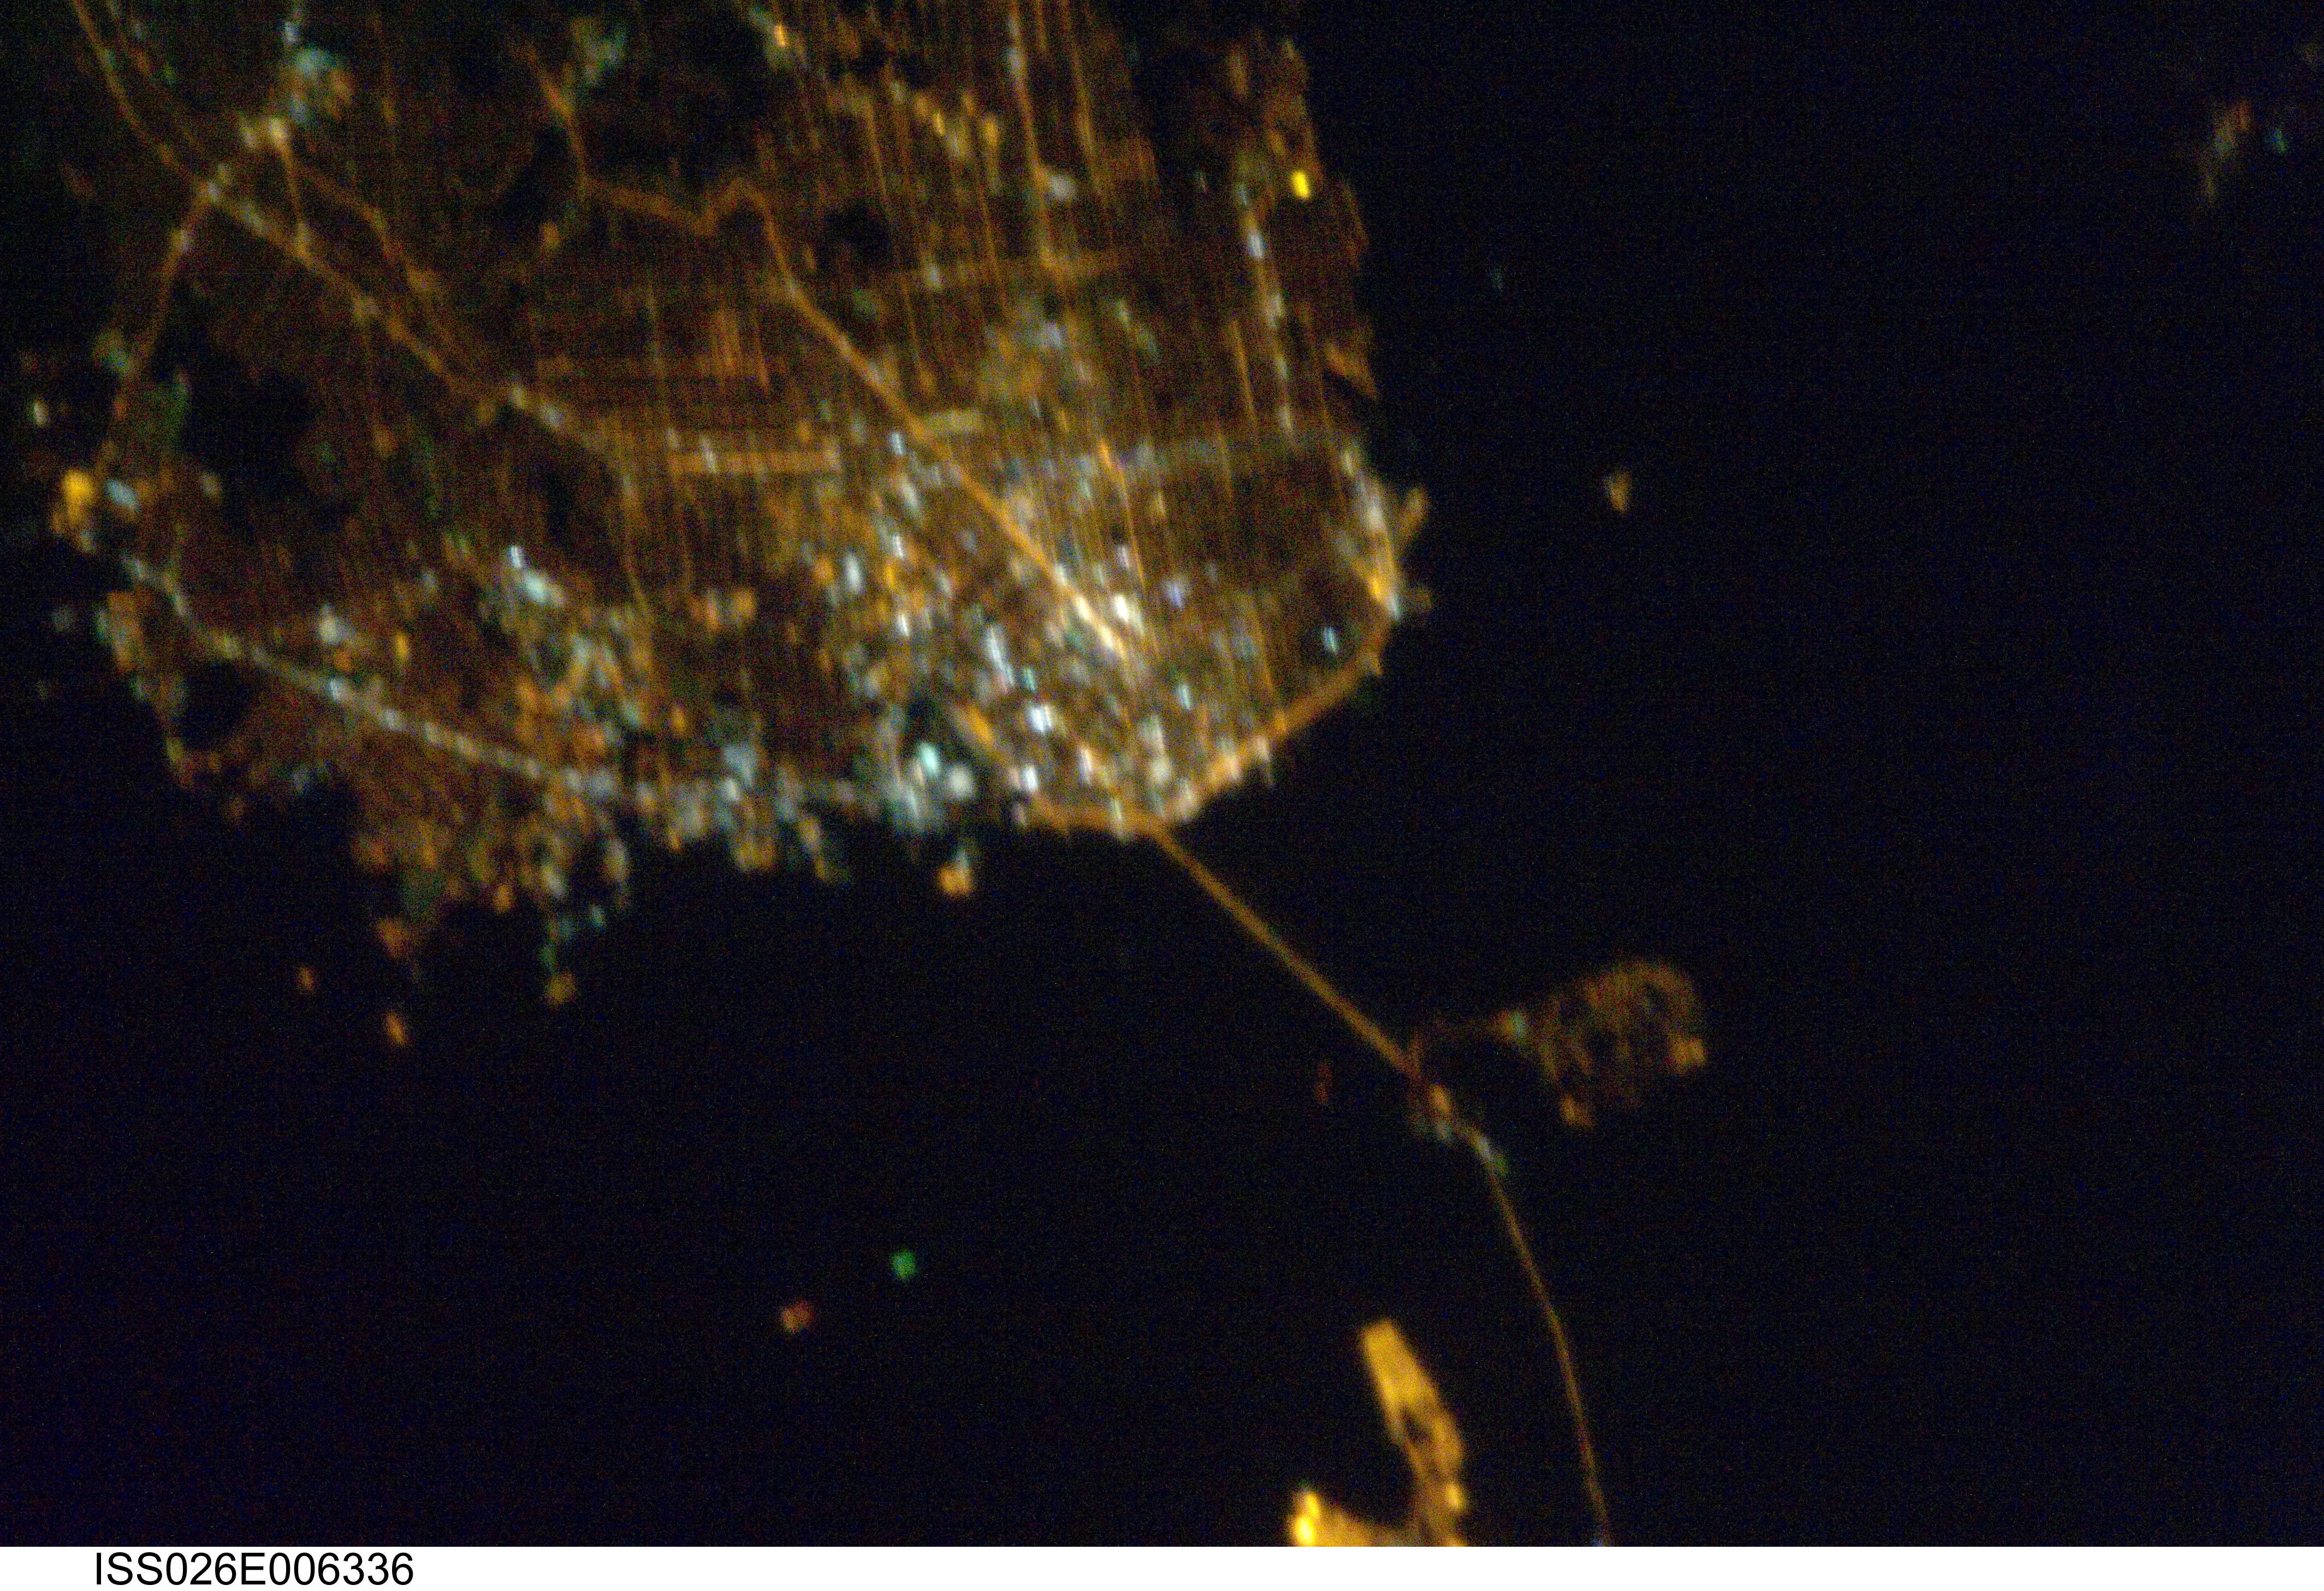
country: USA-CALIFORNIA
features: SAN FRANCISCO, BAY BRIDGE, TREASURE ISLAND, CITY AT NIGHT
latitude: 37.8
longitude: -122.4
